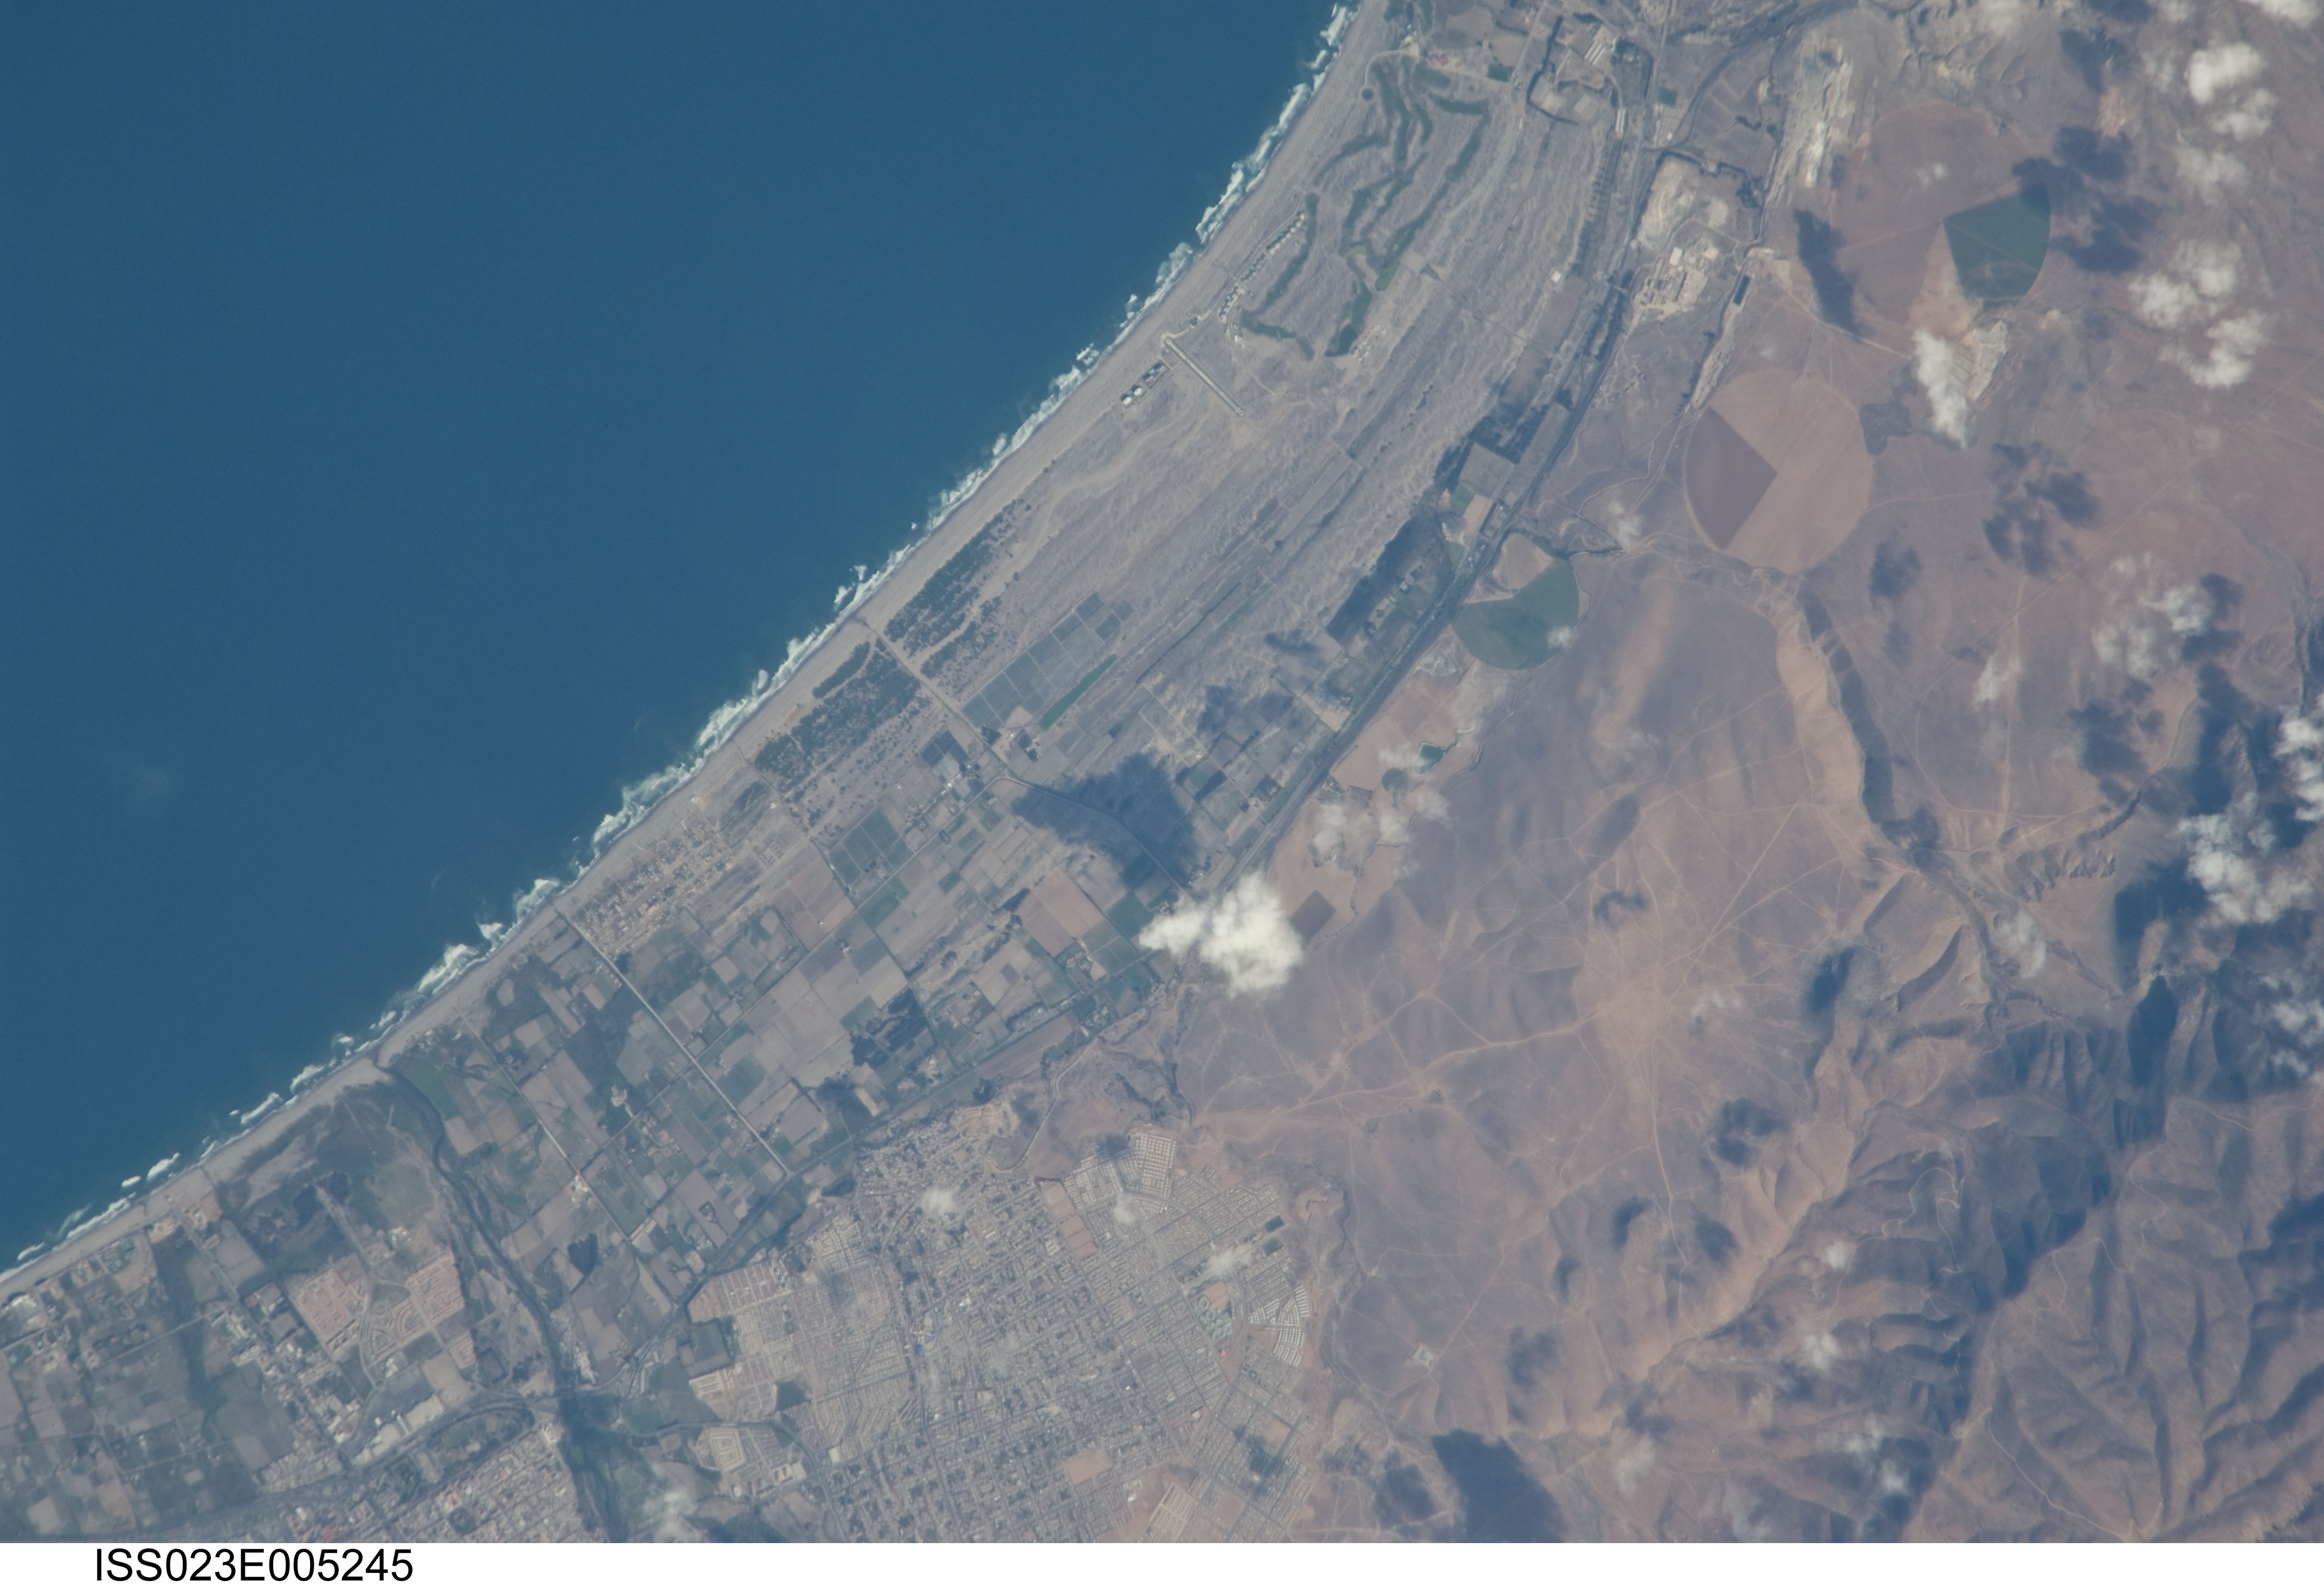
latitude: -29.9
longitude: -71.3
